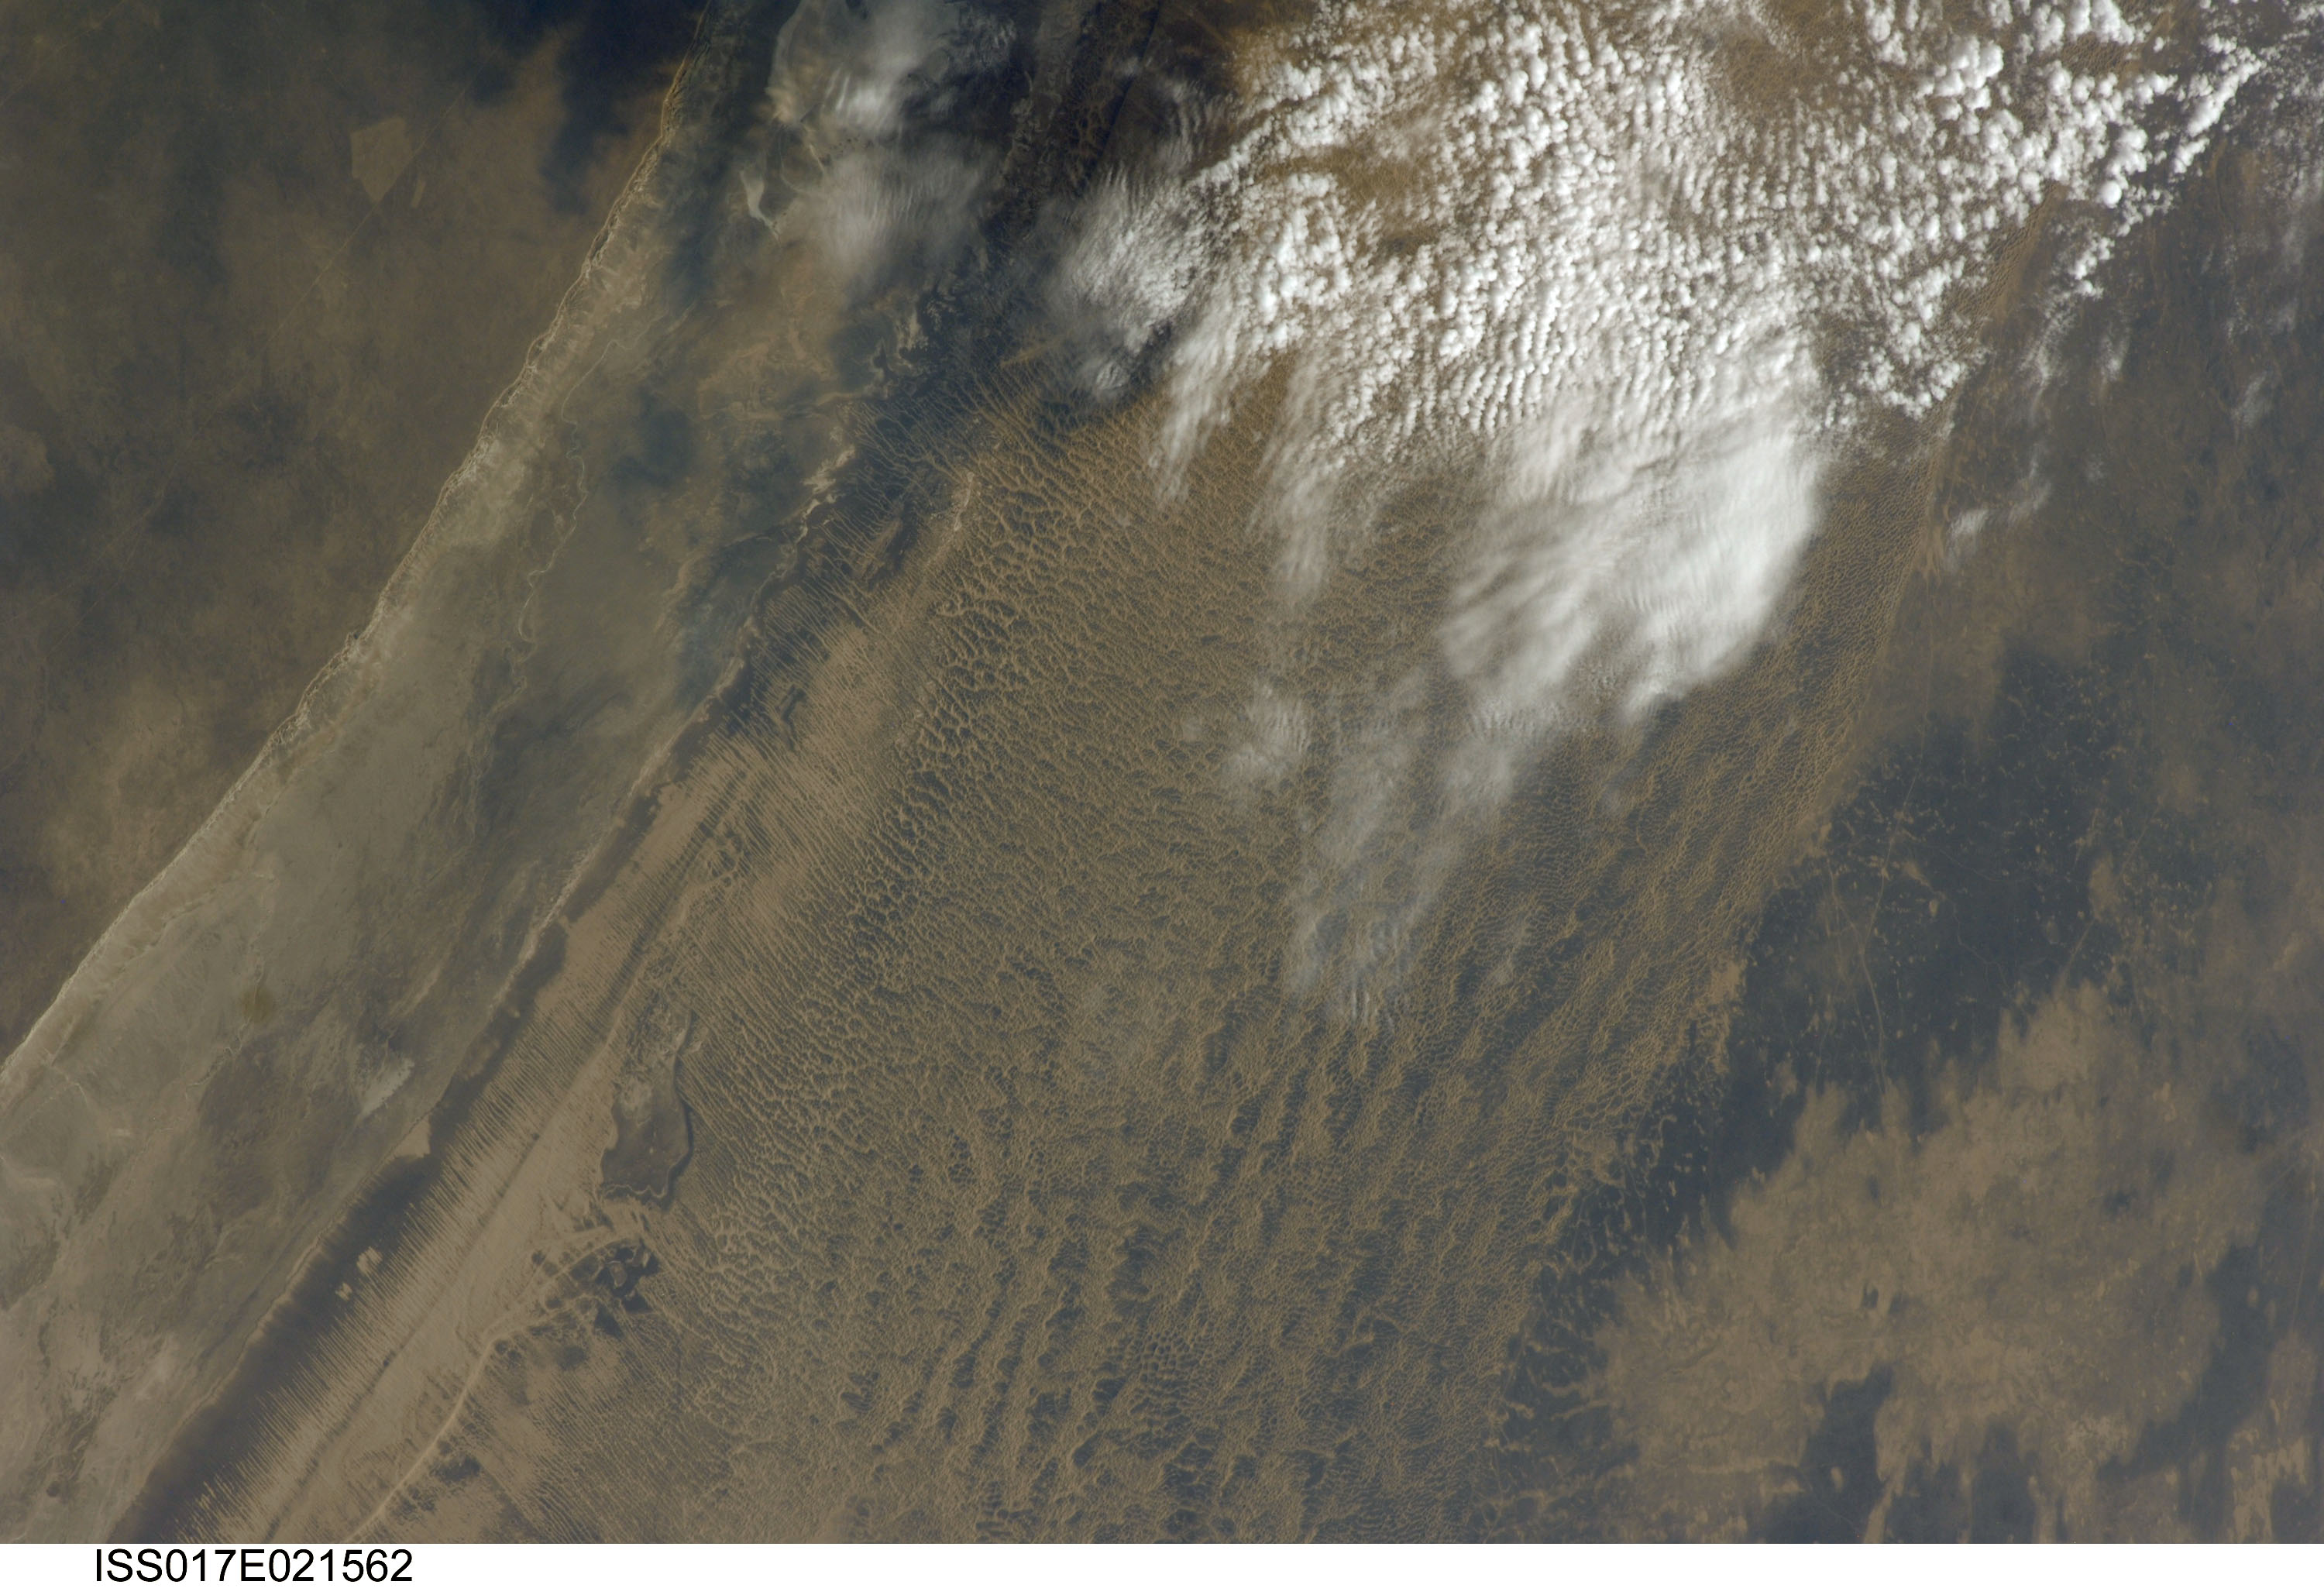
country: TURKMENISTAN
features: PESKI UCHTAGAN
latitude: 40.6
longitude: 56.7
